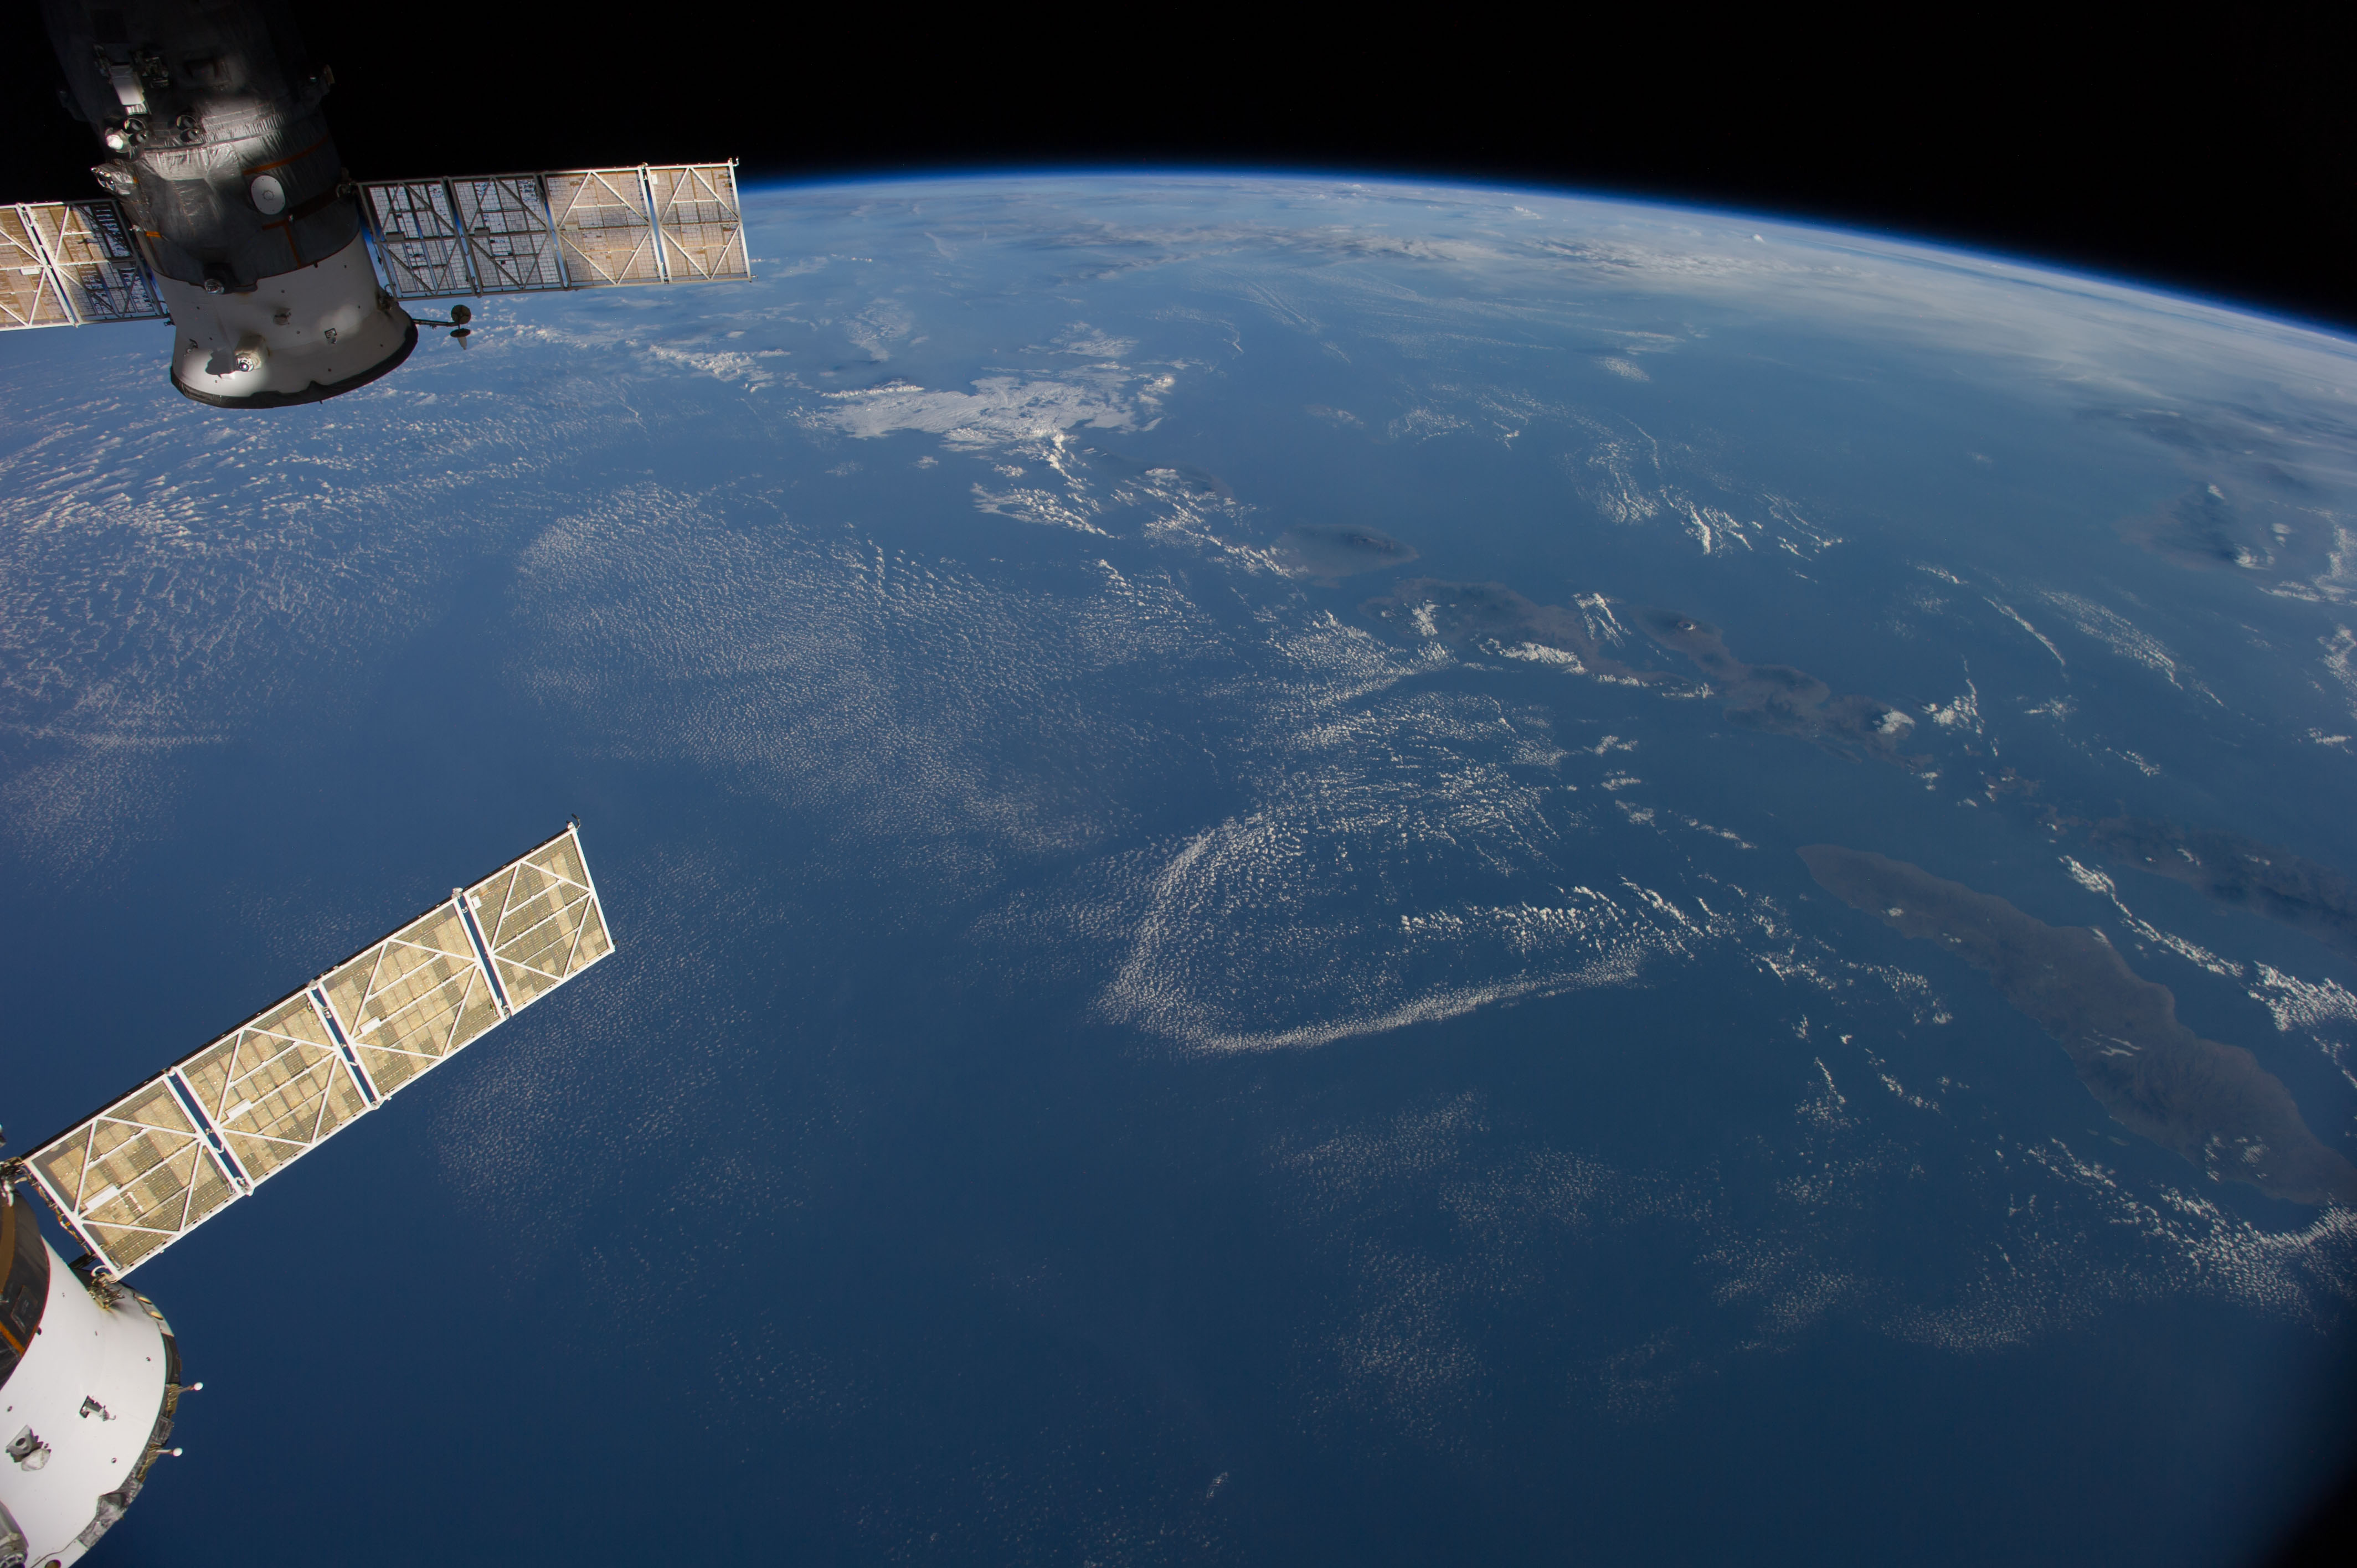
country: INDONESIA
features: BALI, W. NUSA TENGGARA, BALI S., JAVA S., MT. RINJANI, MT. TAMBORA, ATMOSPHERIC LIMB
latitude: -10.5
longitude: 116.0
